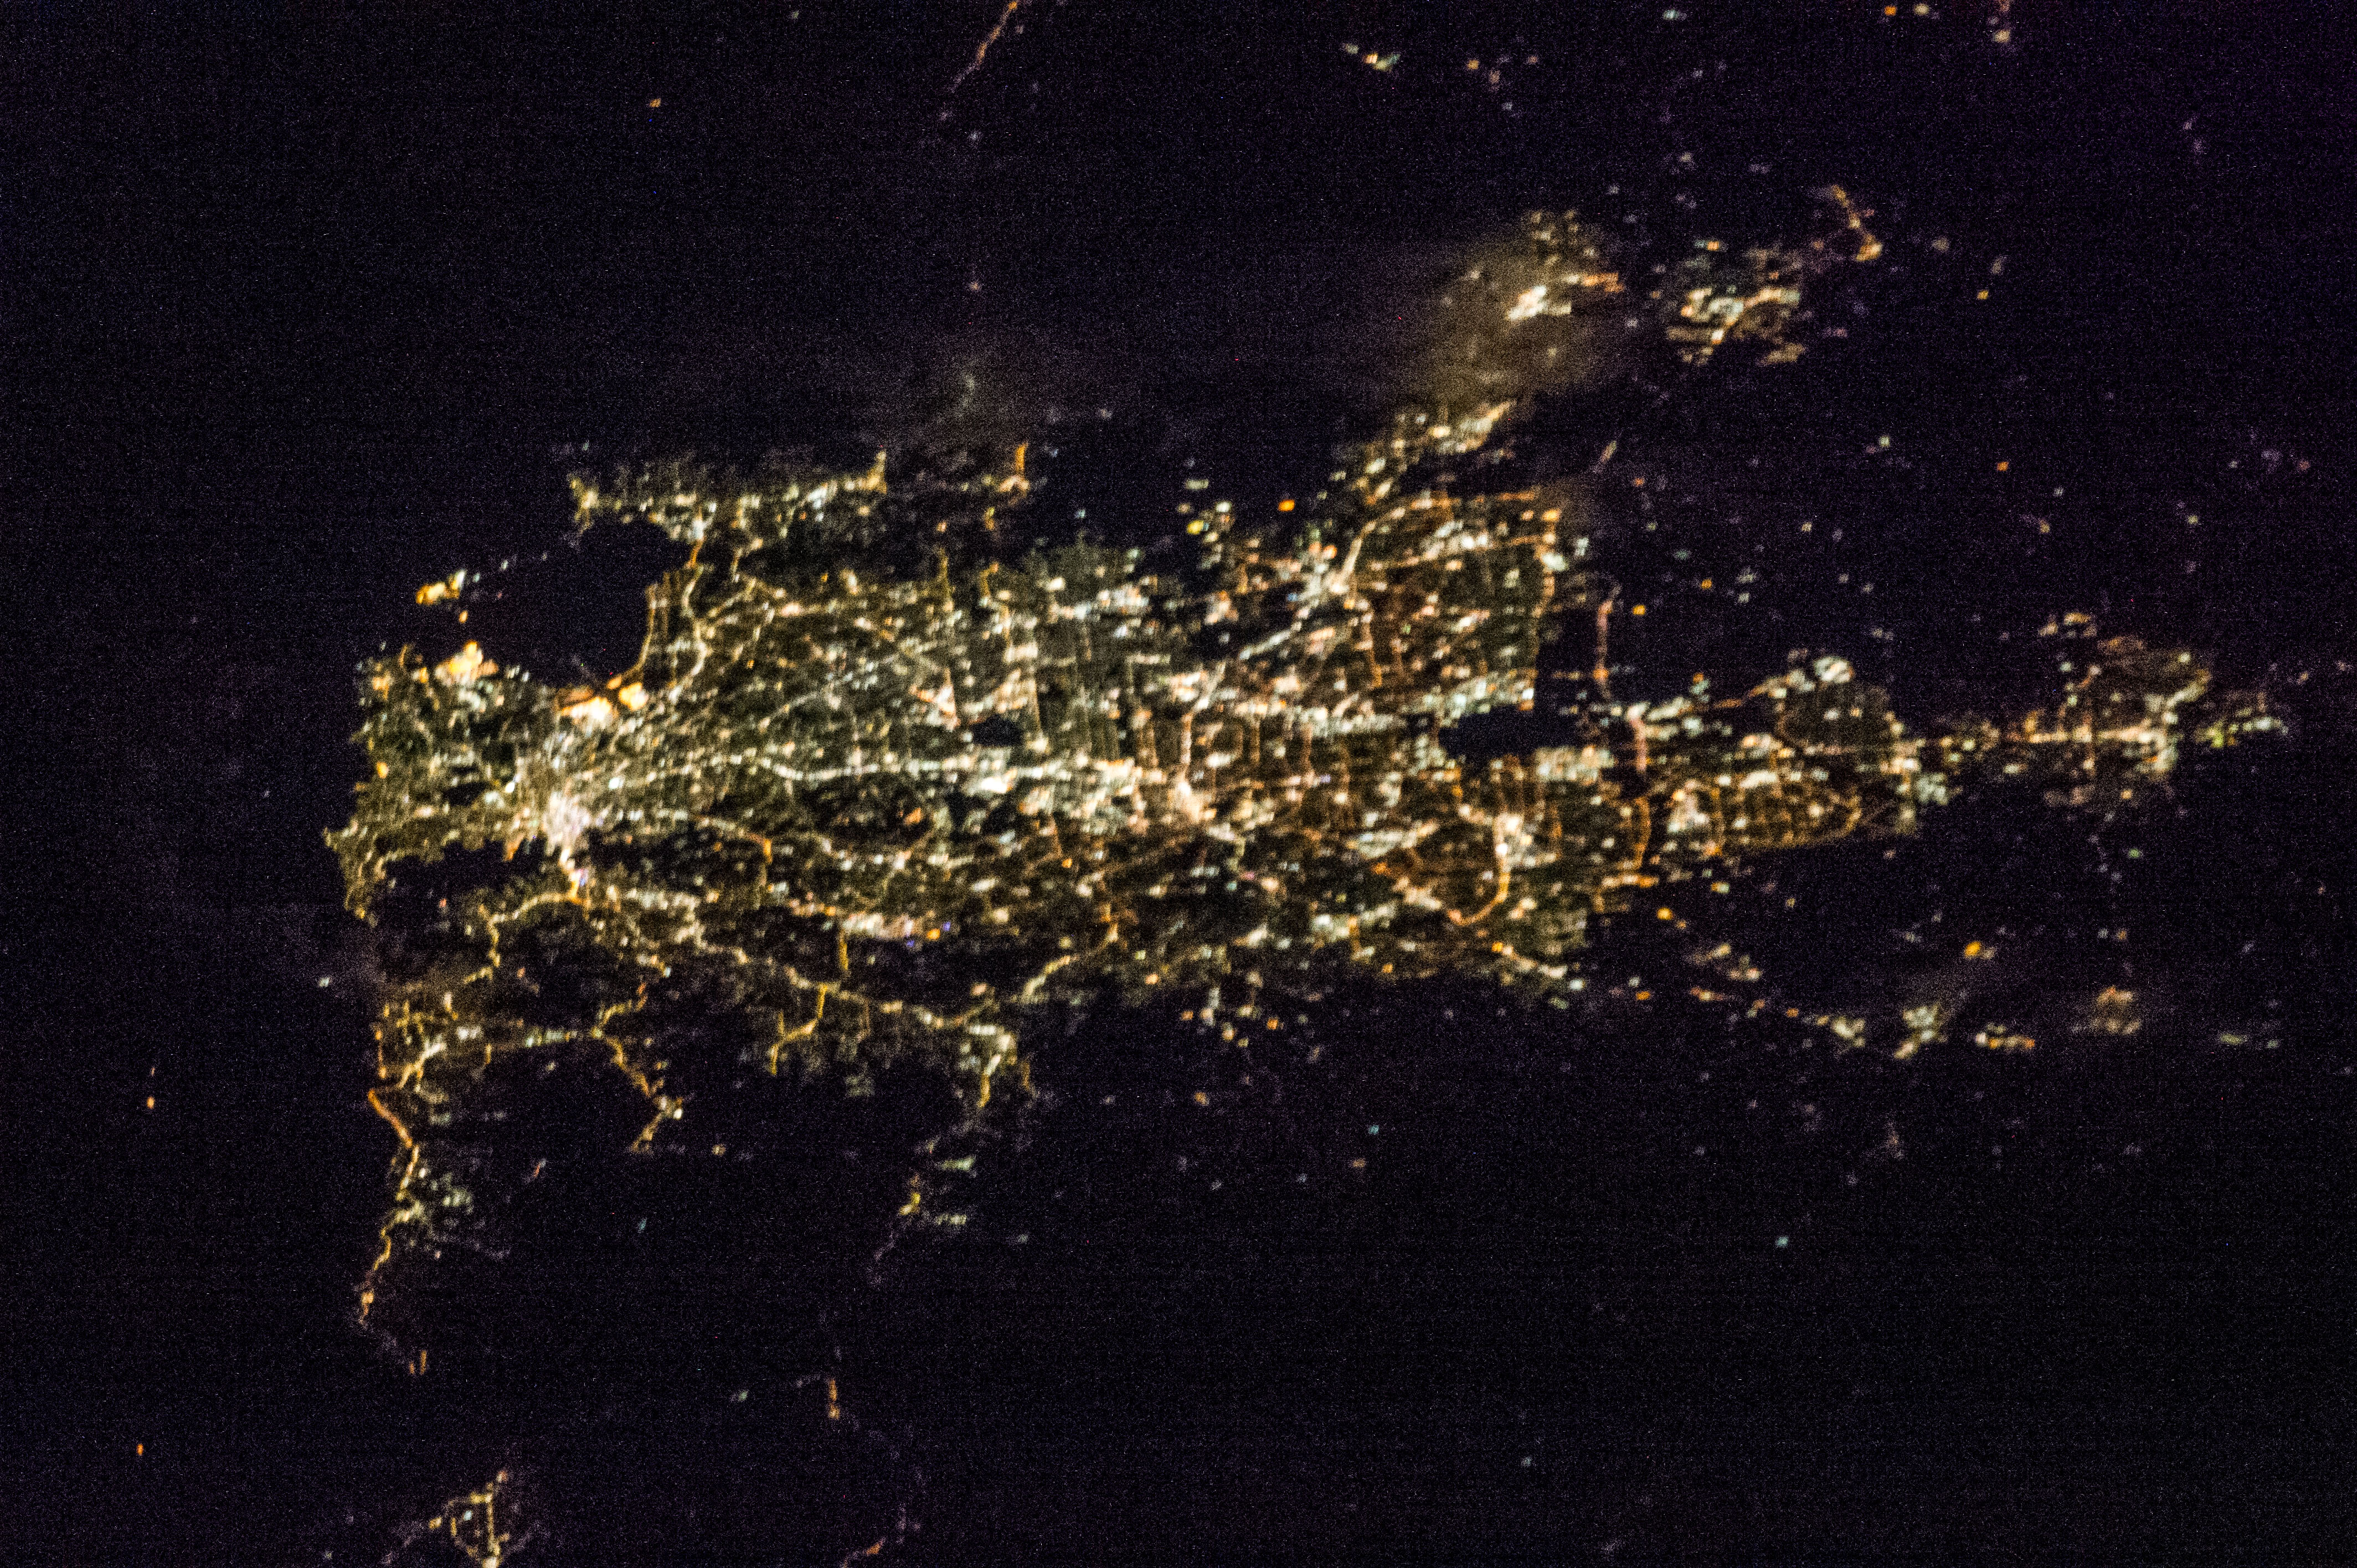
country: AUSTRALIA-NSW
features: SYDNEY AIRPORT (SYD),BOTANY BAY,SYDNEY,NSW
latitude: -33.8
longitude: 151.0
